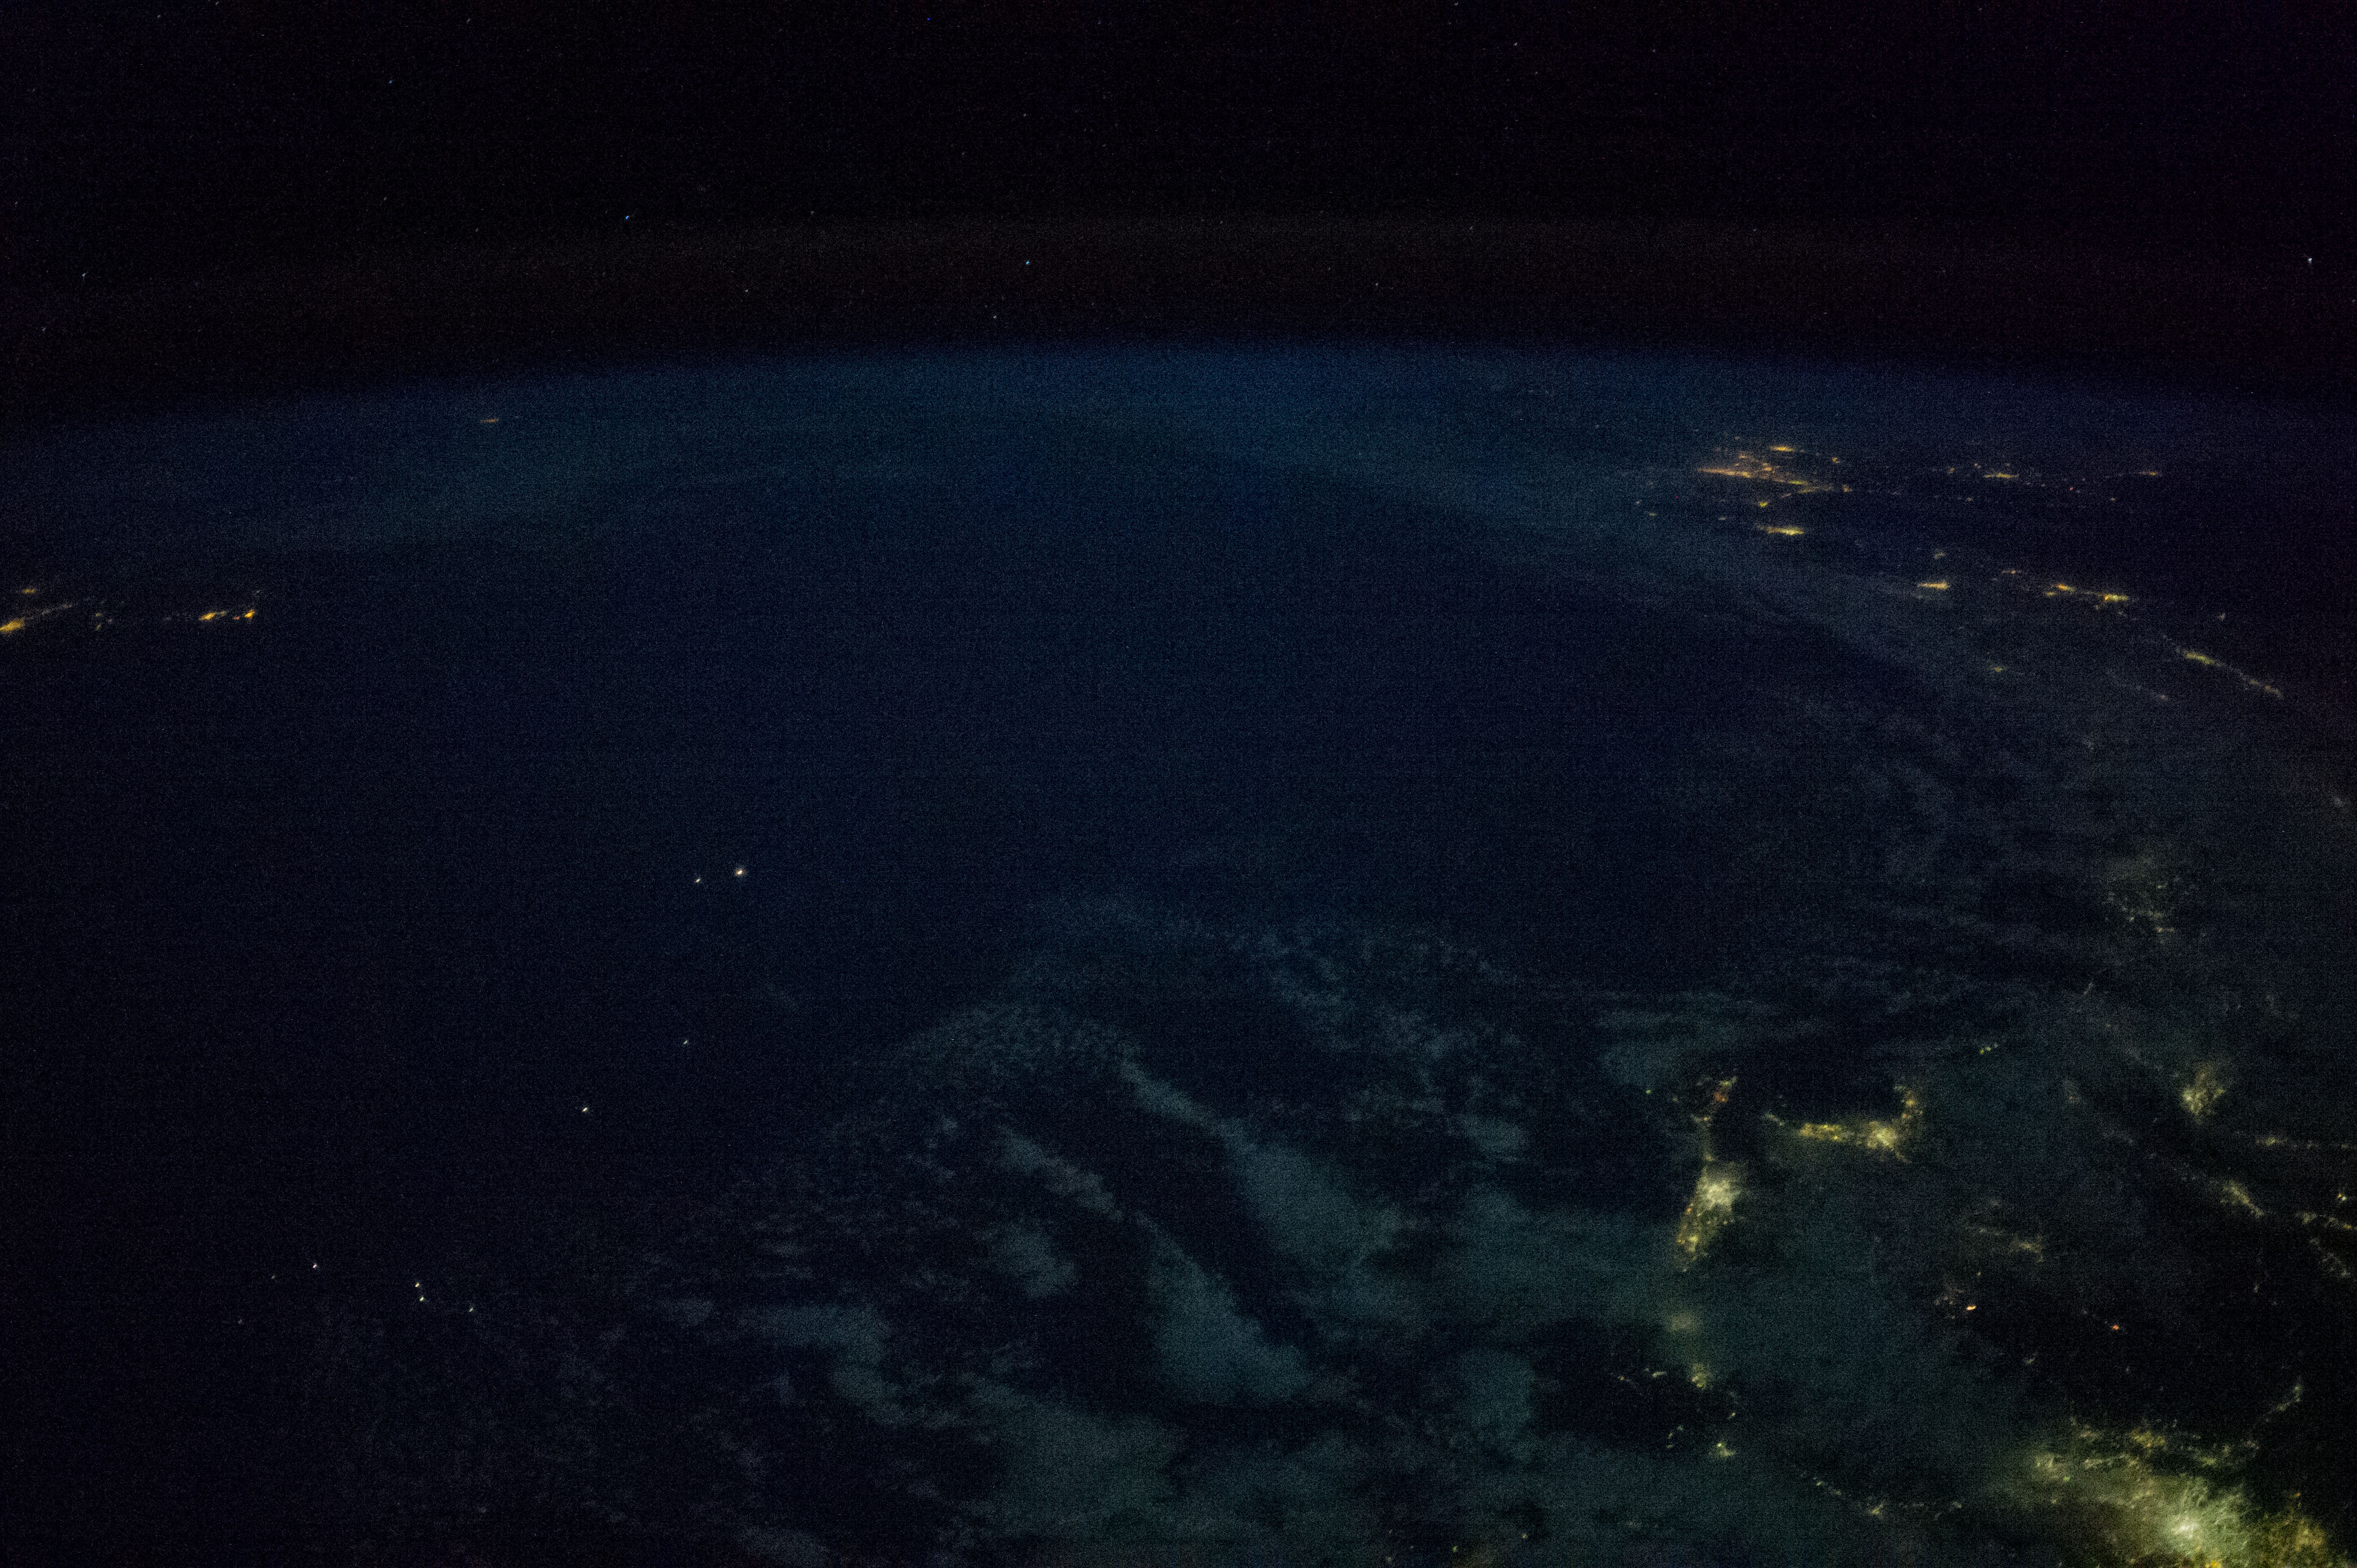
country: JAPAN
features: SEA OF JAPAN, COAST OF JAPAN, EARTH LIMB
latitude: 39.0
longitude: 137.7
